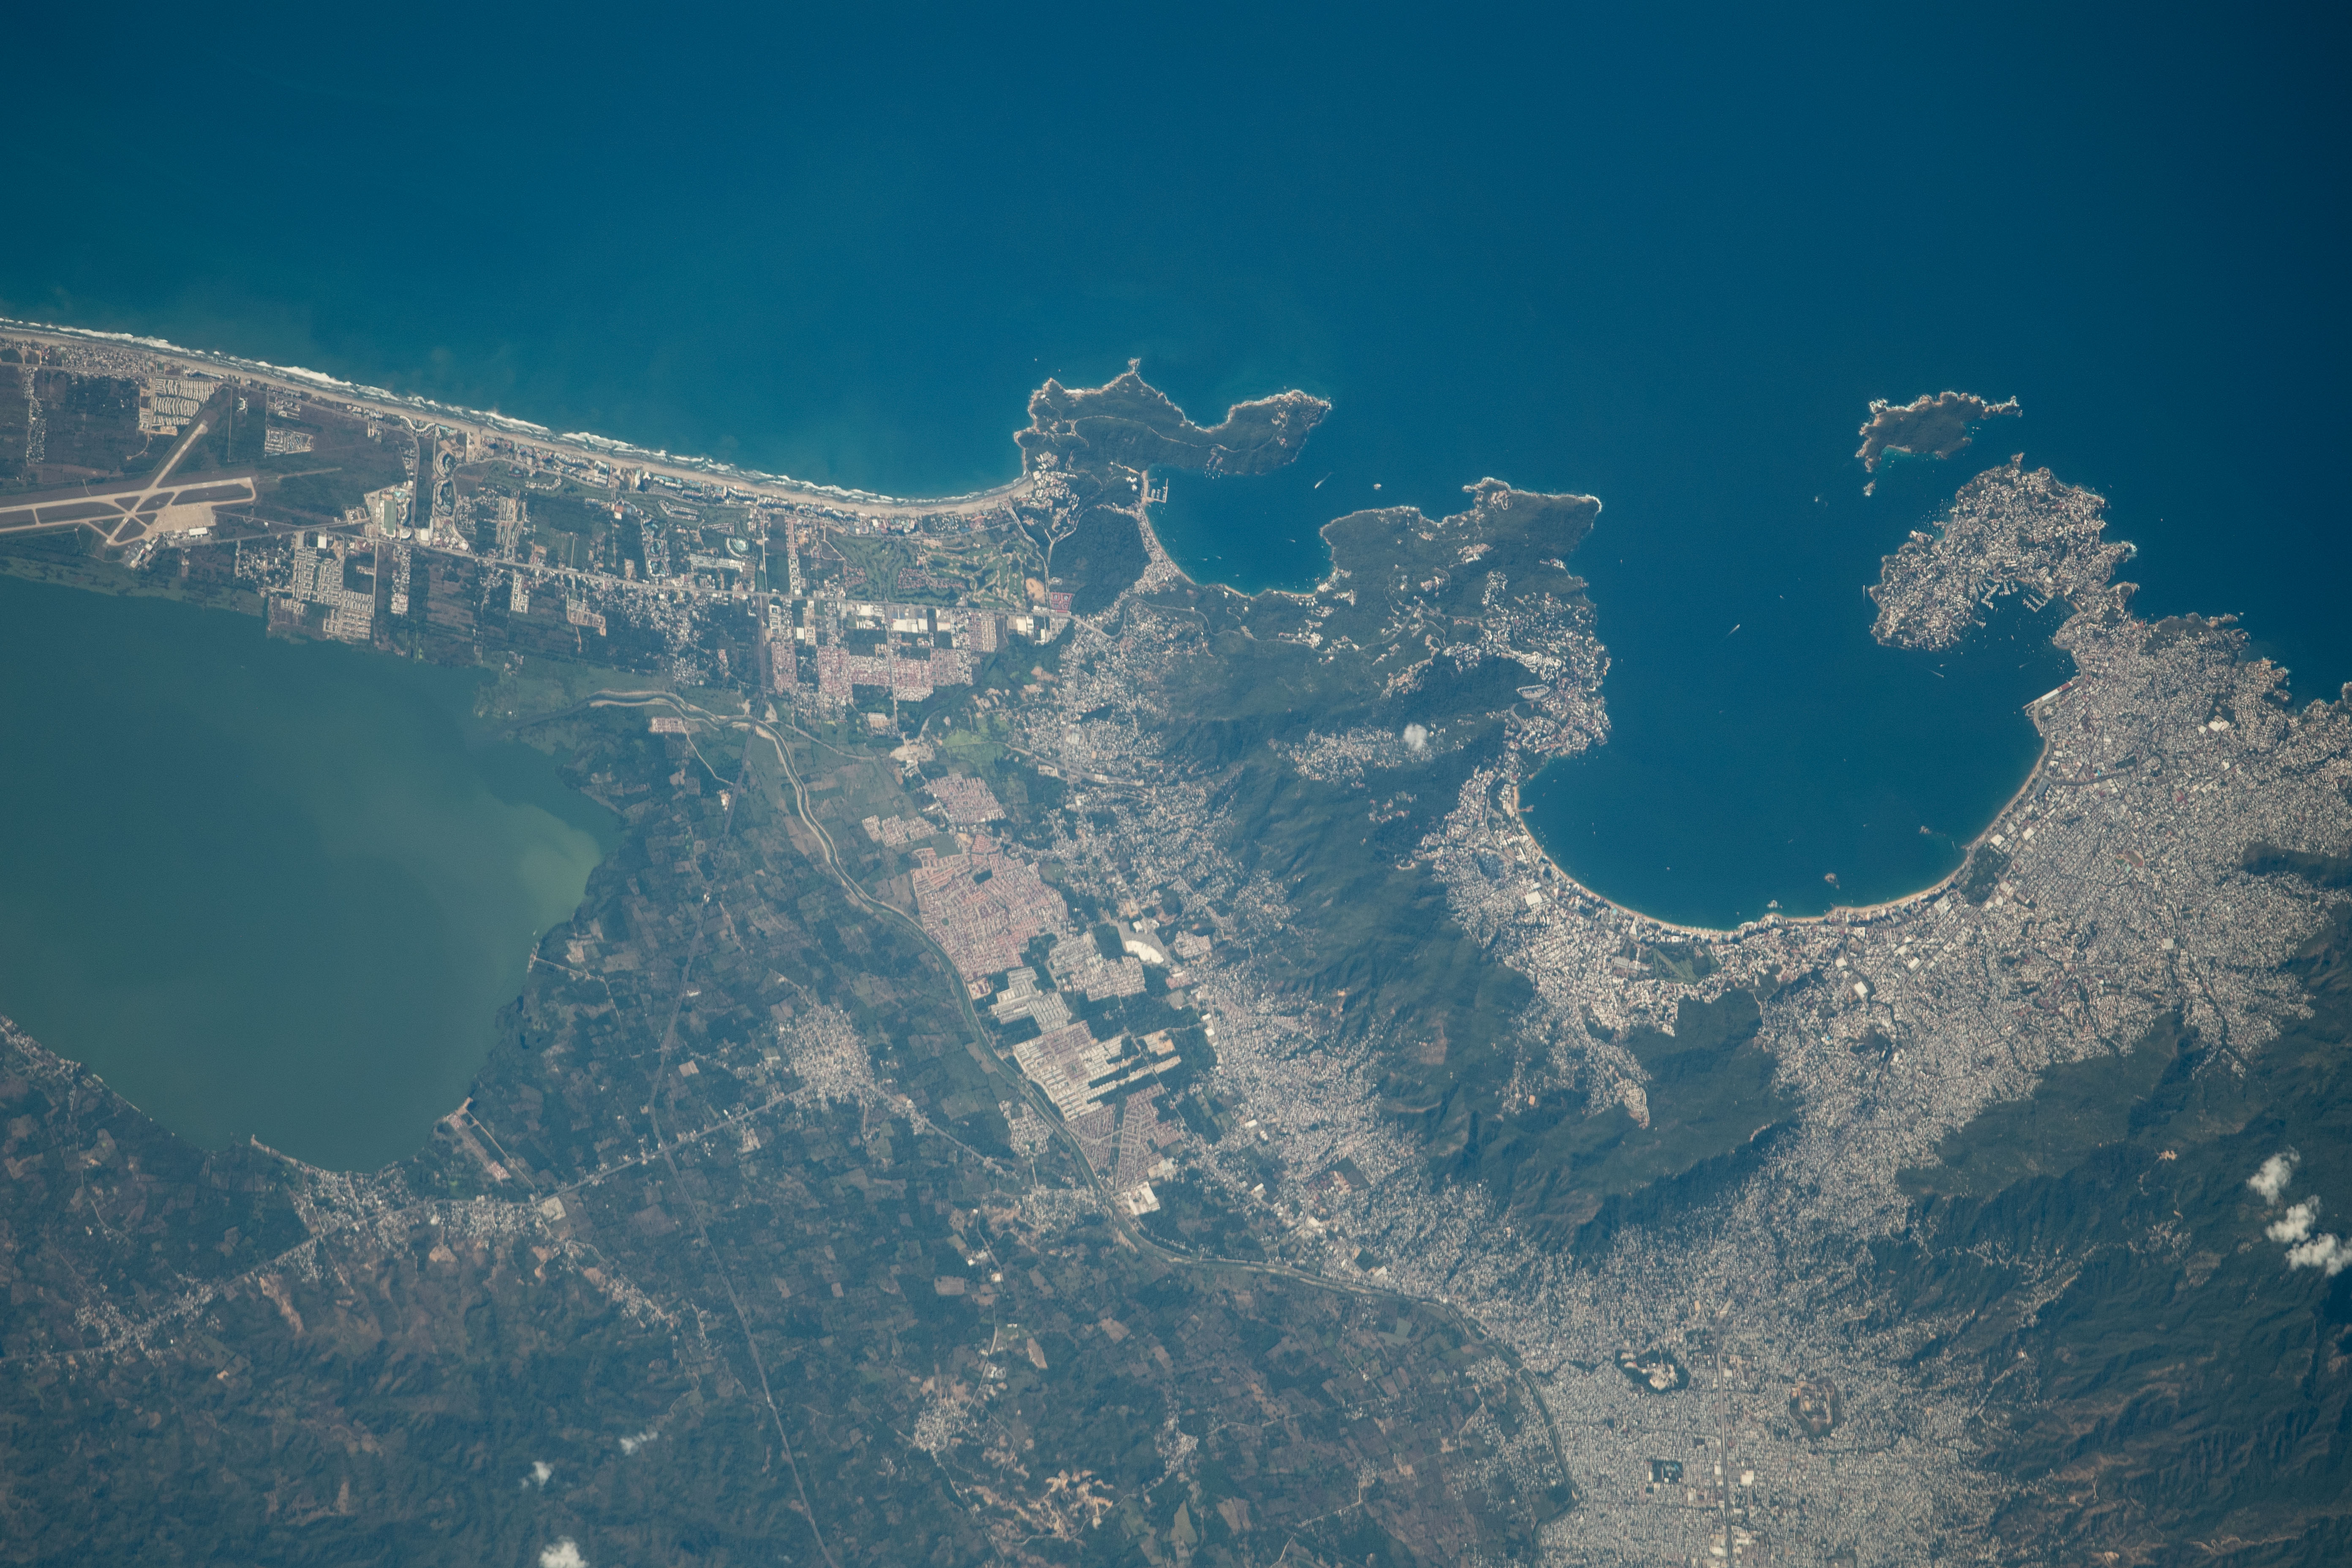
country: MEXICO
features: EL MARQUES
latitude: 16.8
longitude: -99.8
